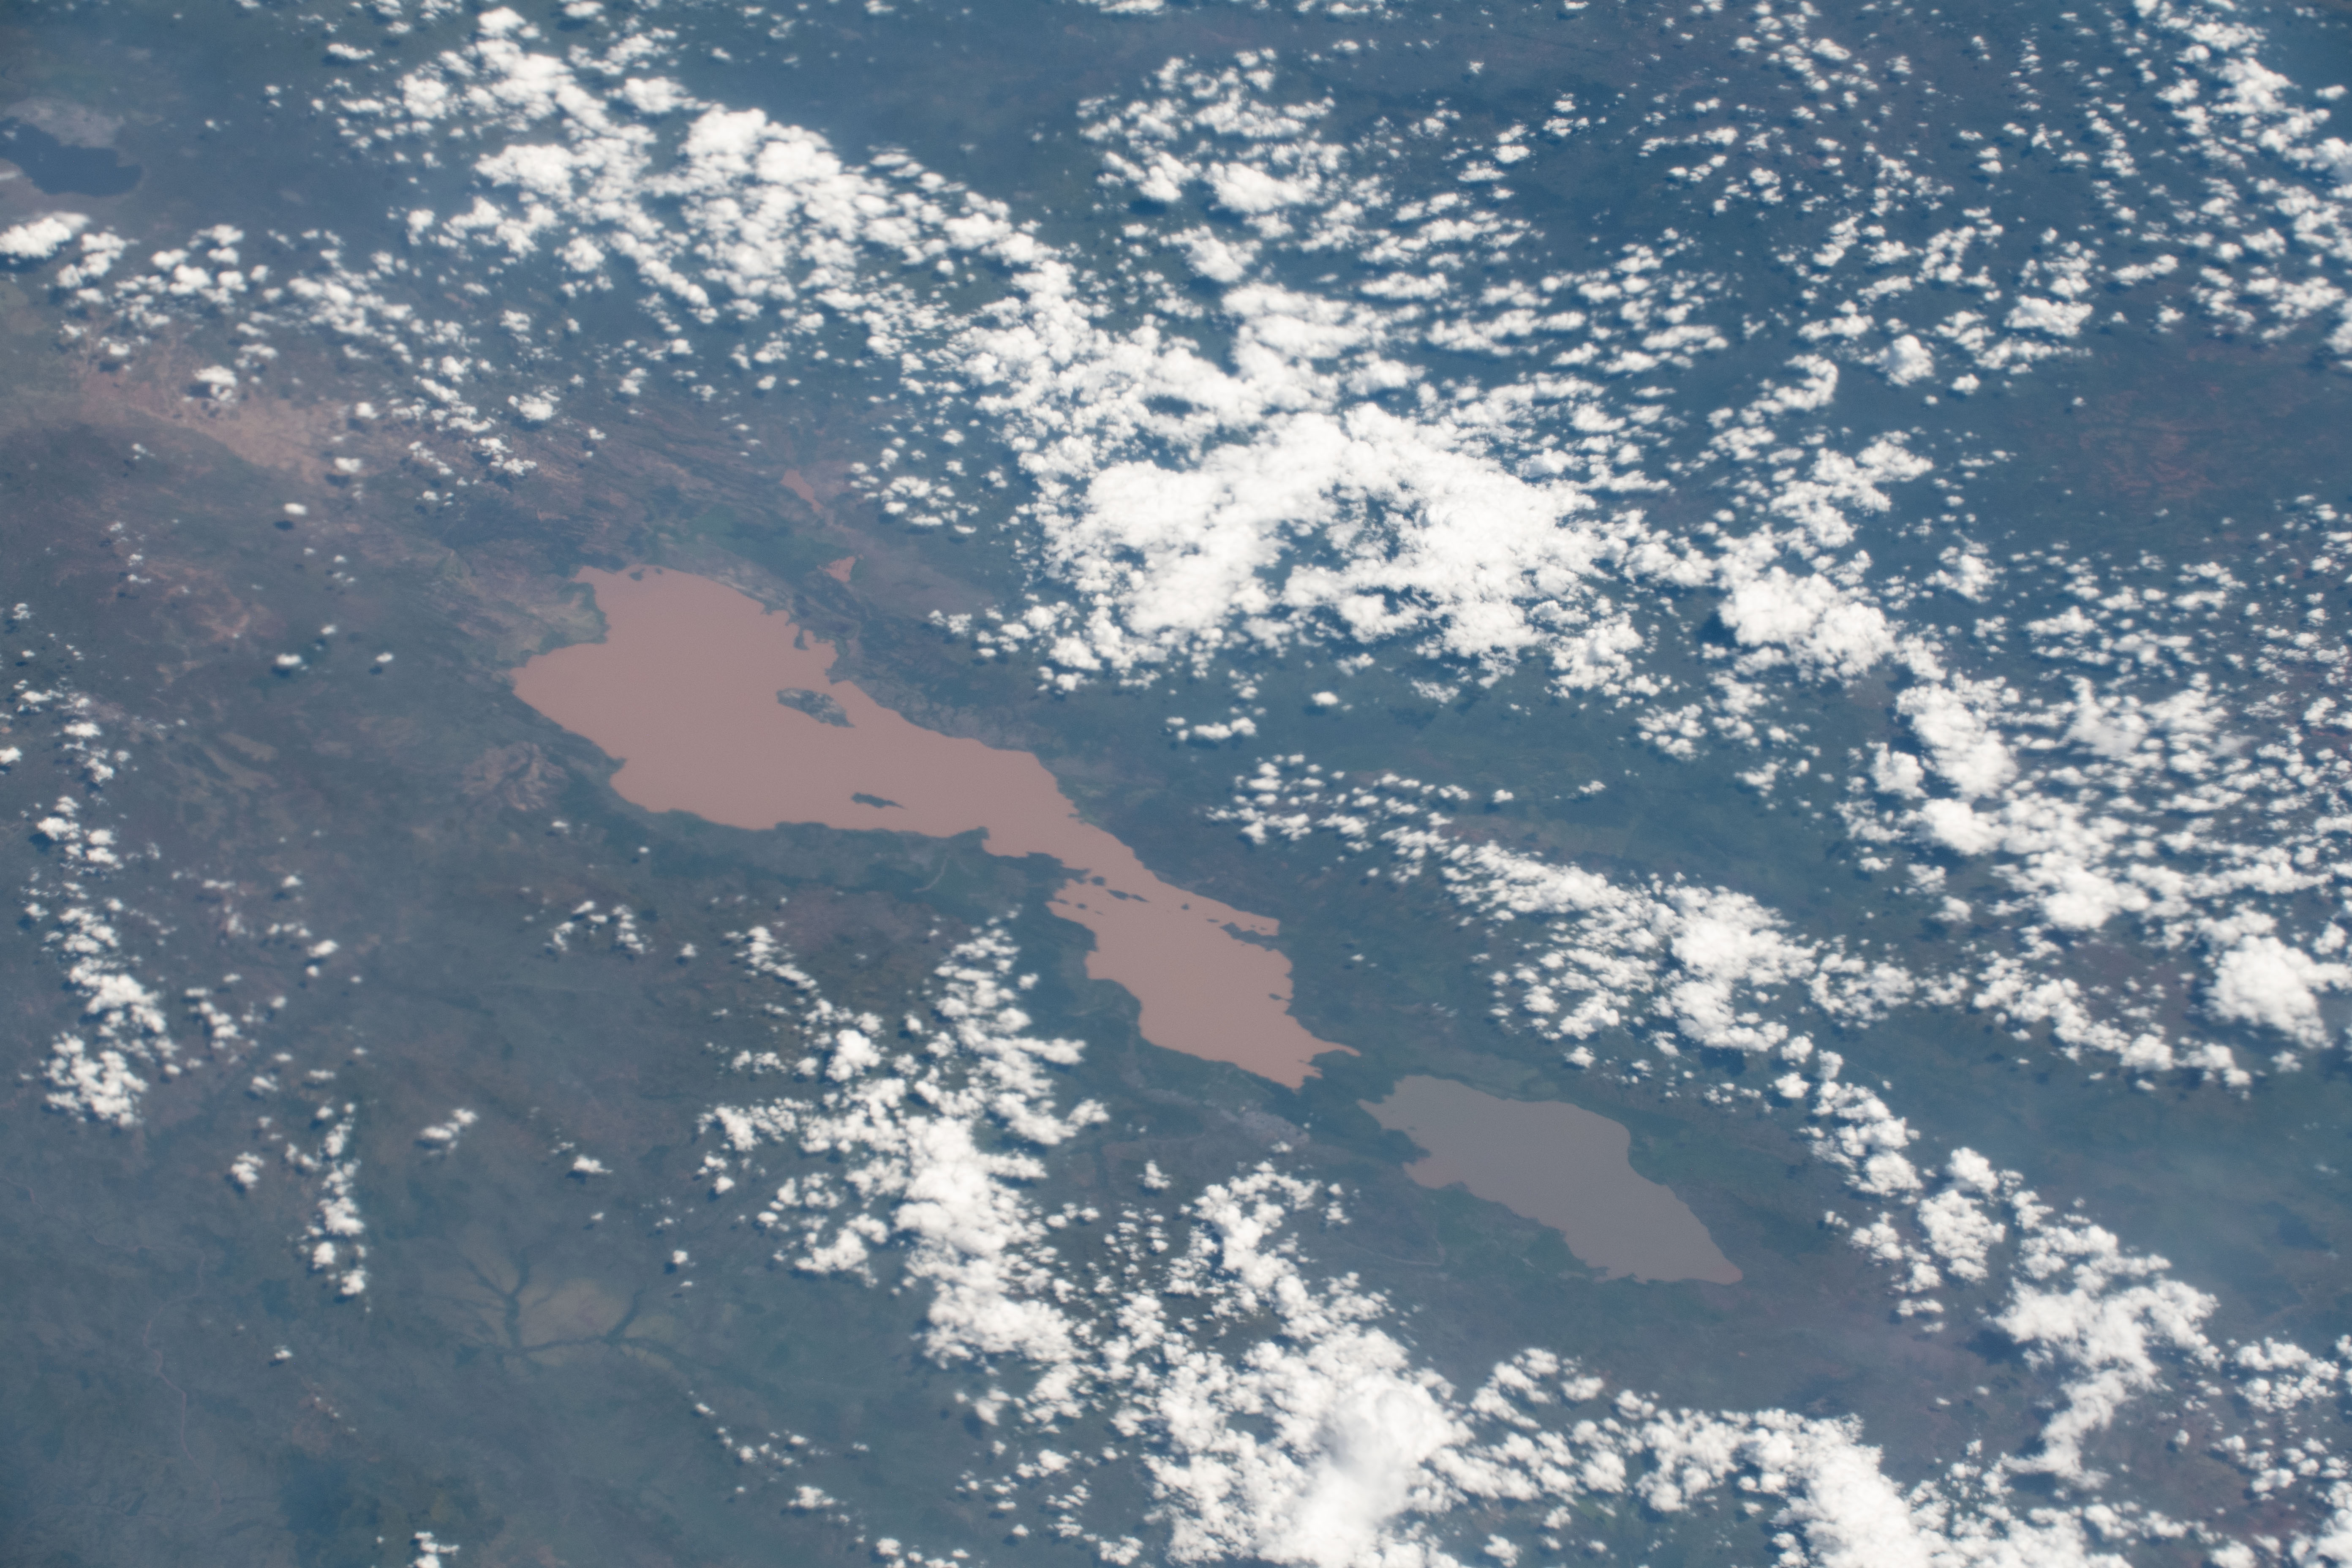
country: ETHIOPIA
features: ABAYA LAKE, CHAMO LAKE, NECHISAR NATIONAL PARK
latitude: 6.1
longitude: 37.9
